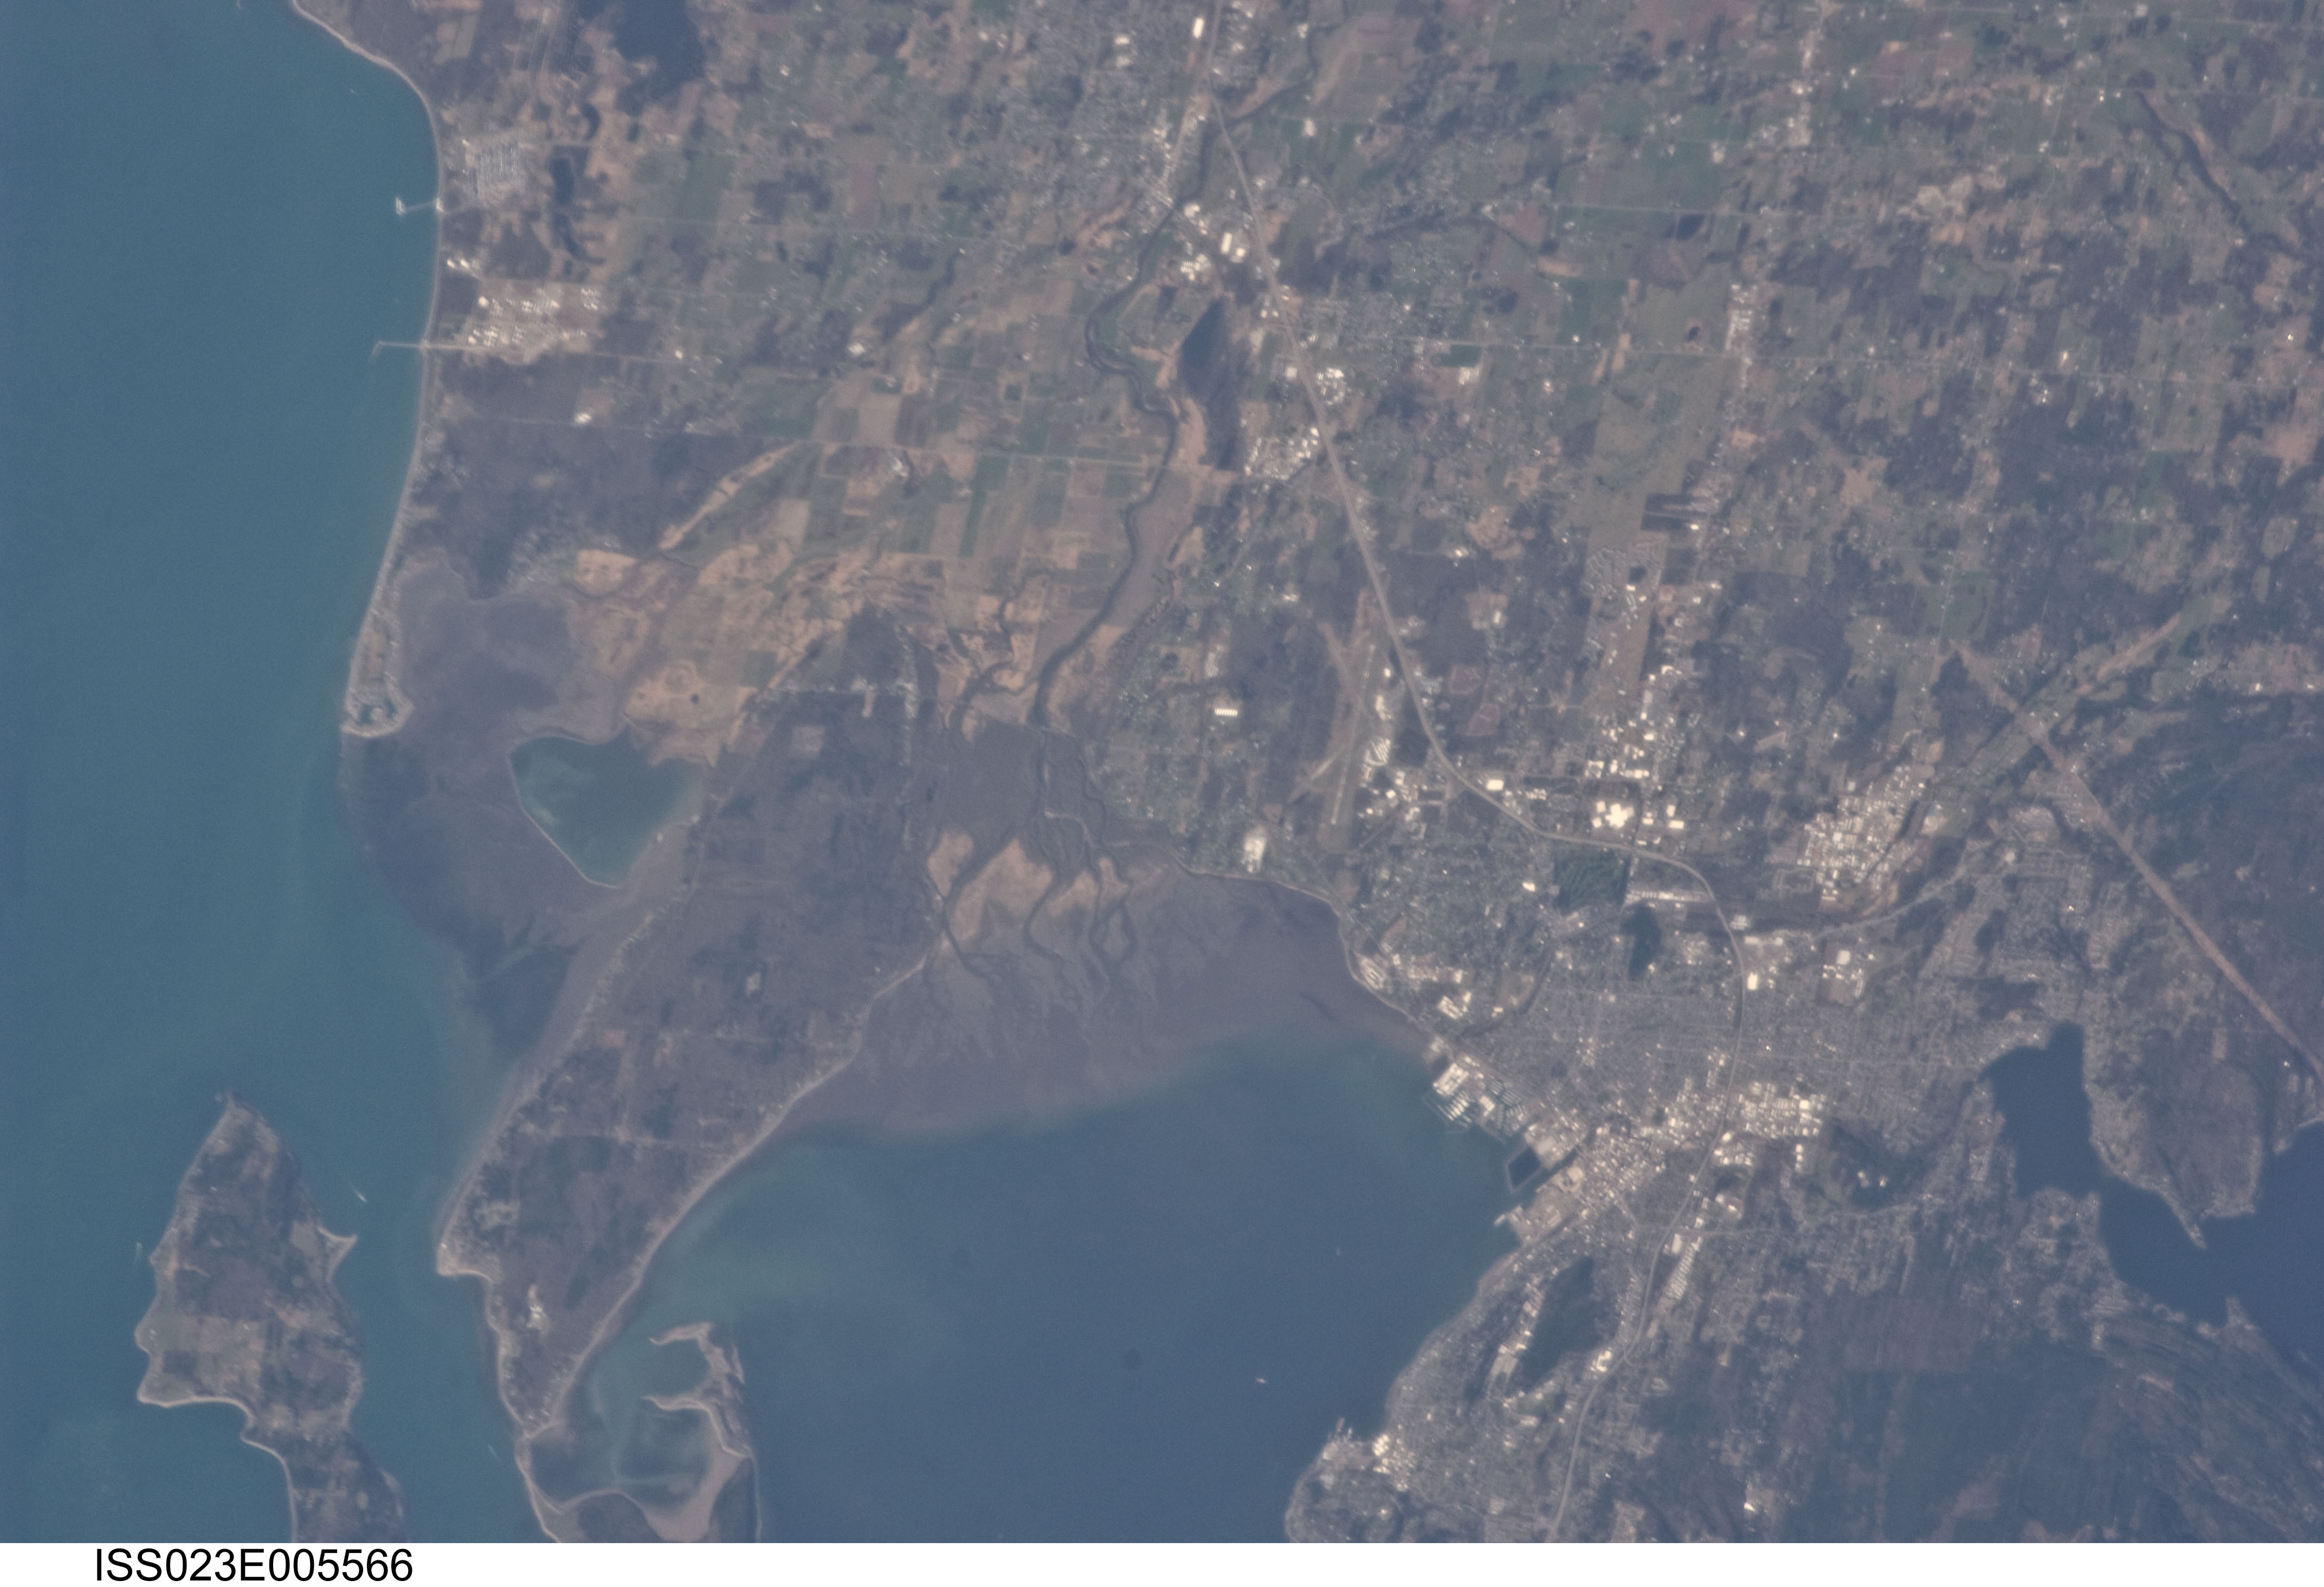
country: USA-WASHINGTON
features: FAIRHAVEN, BELLINGHAM
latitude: 48.7
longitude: -122.5
